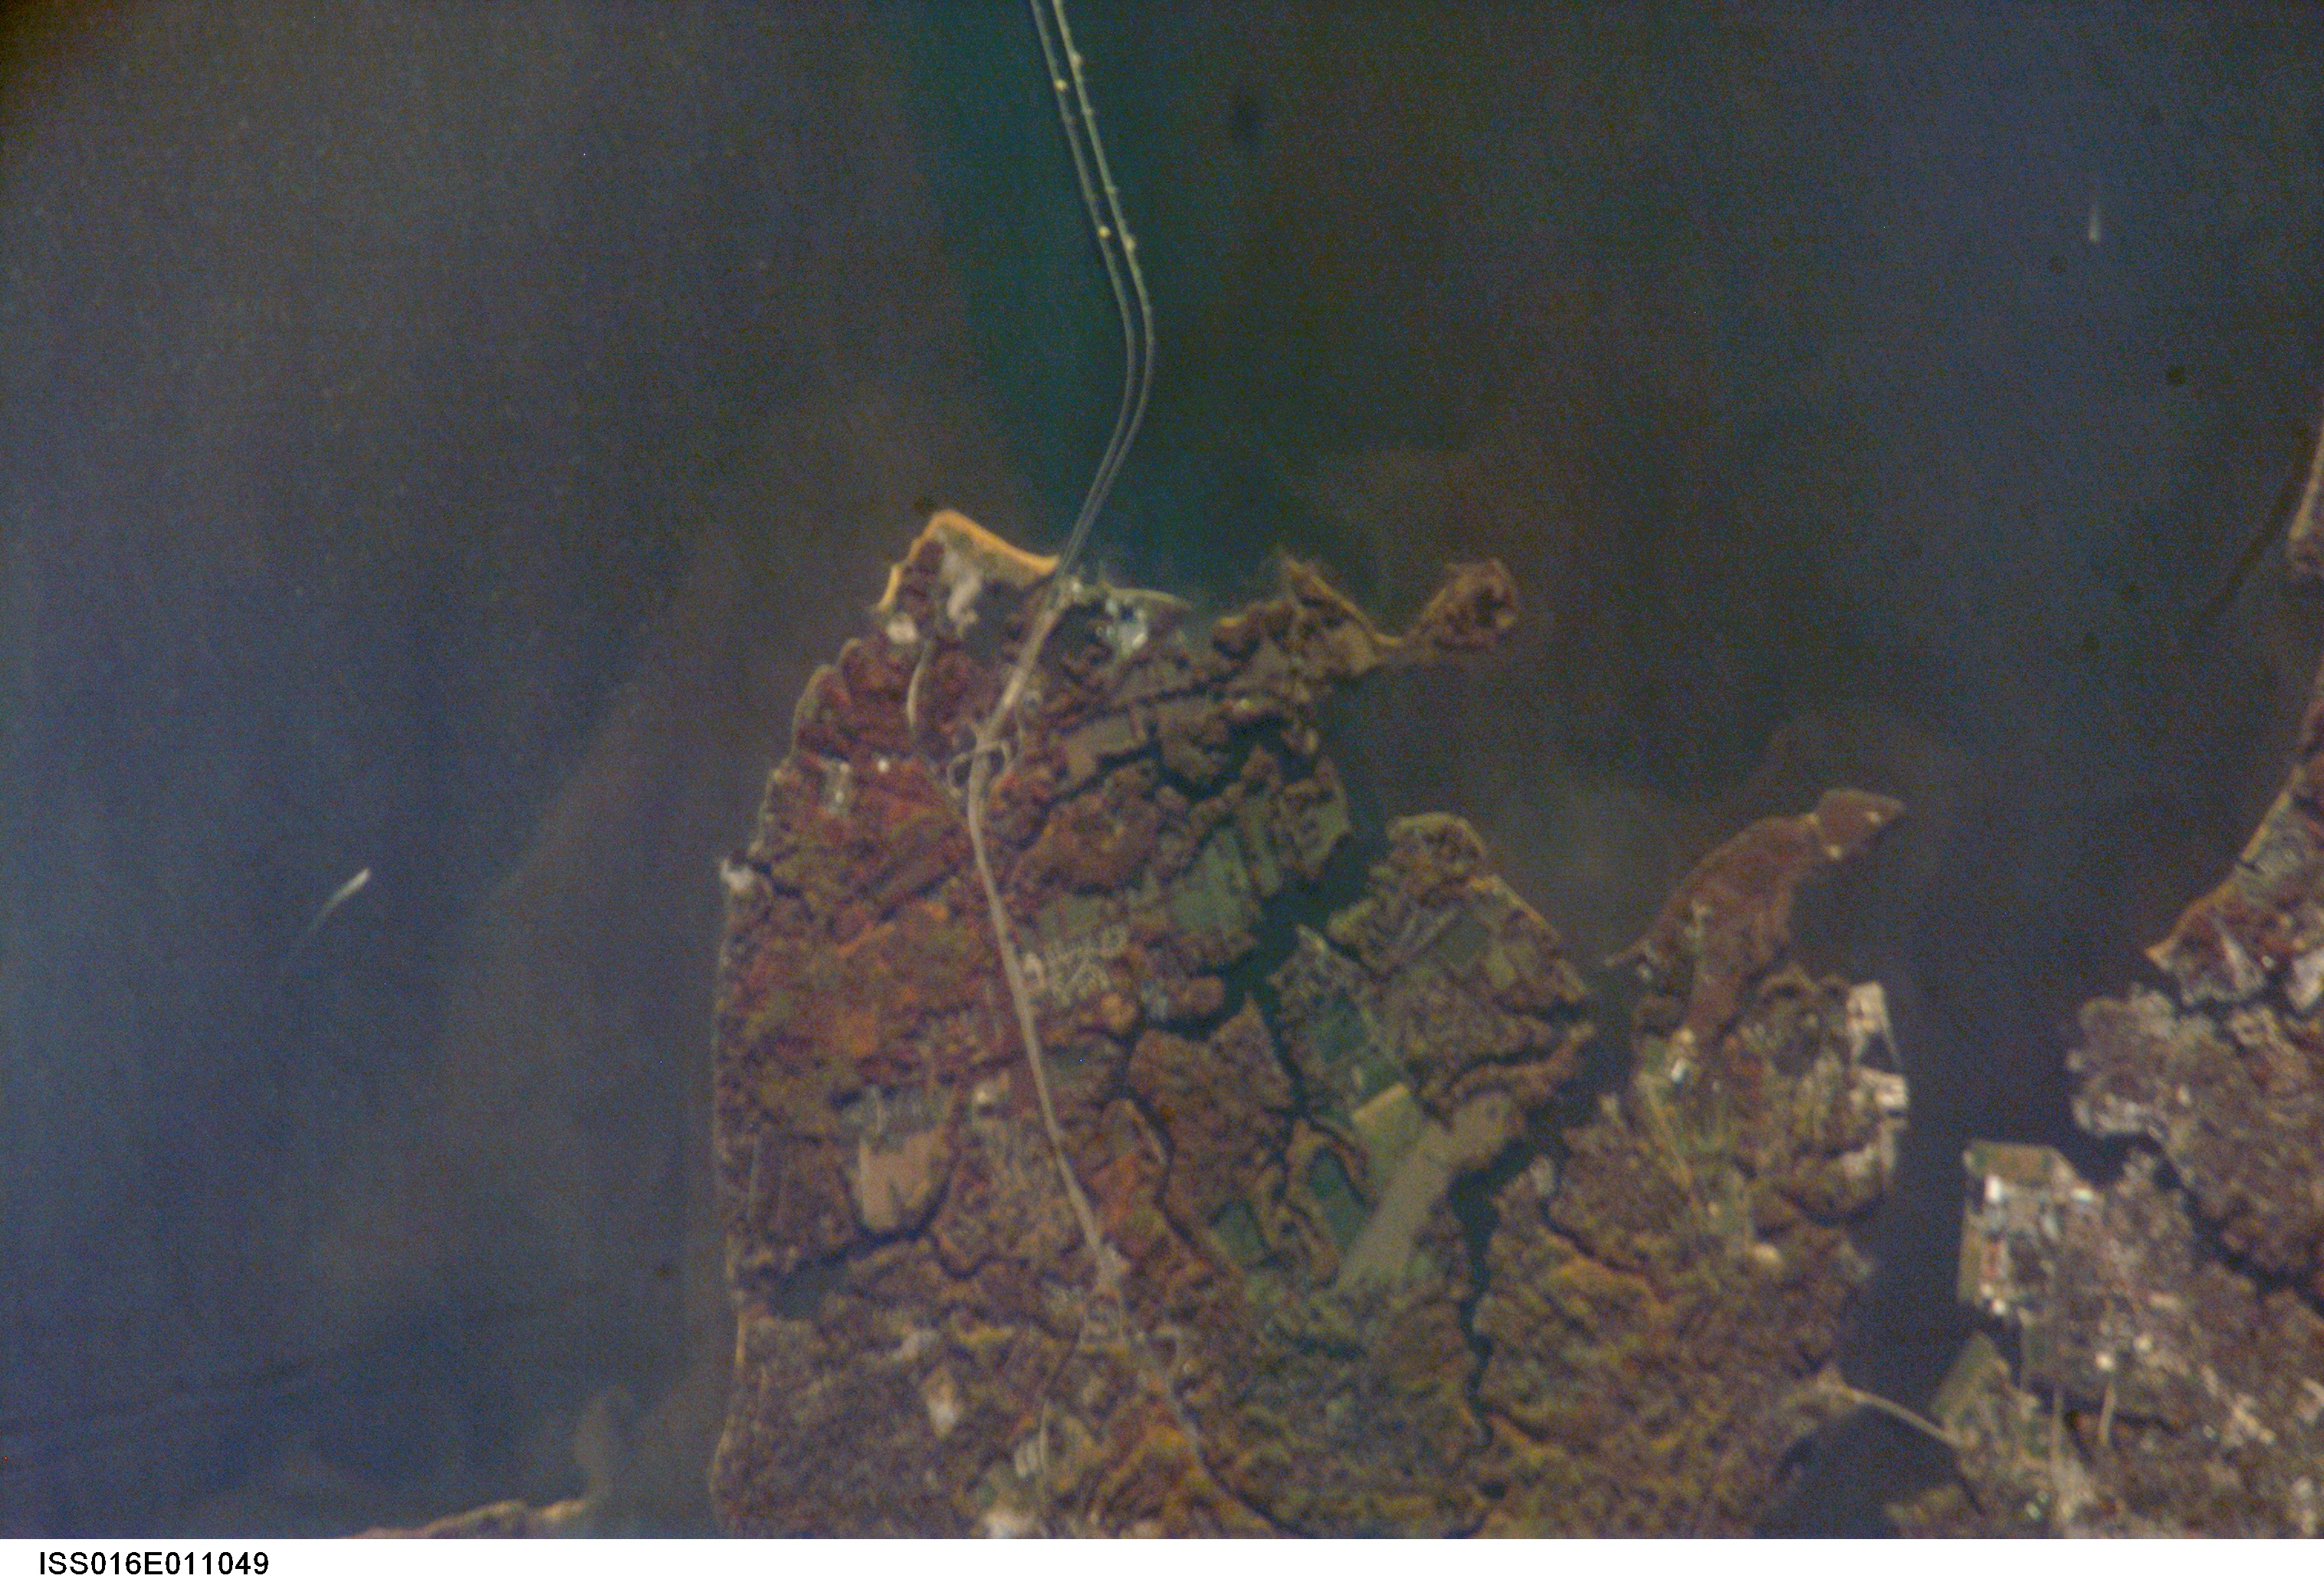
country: USA-MARYLAND
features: SANDY PT., CHESAPEAKE BAY, FOR.
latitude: 39.0
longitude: -76.4
